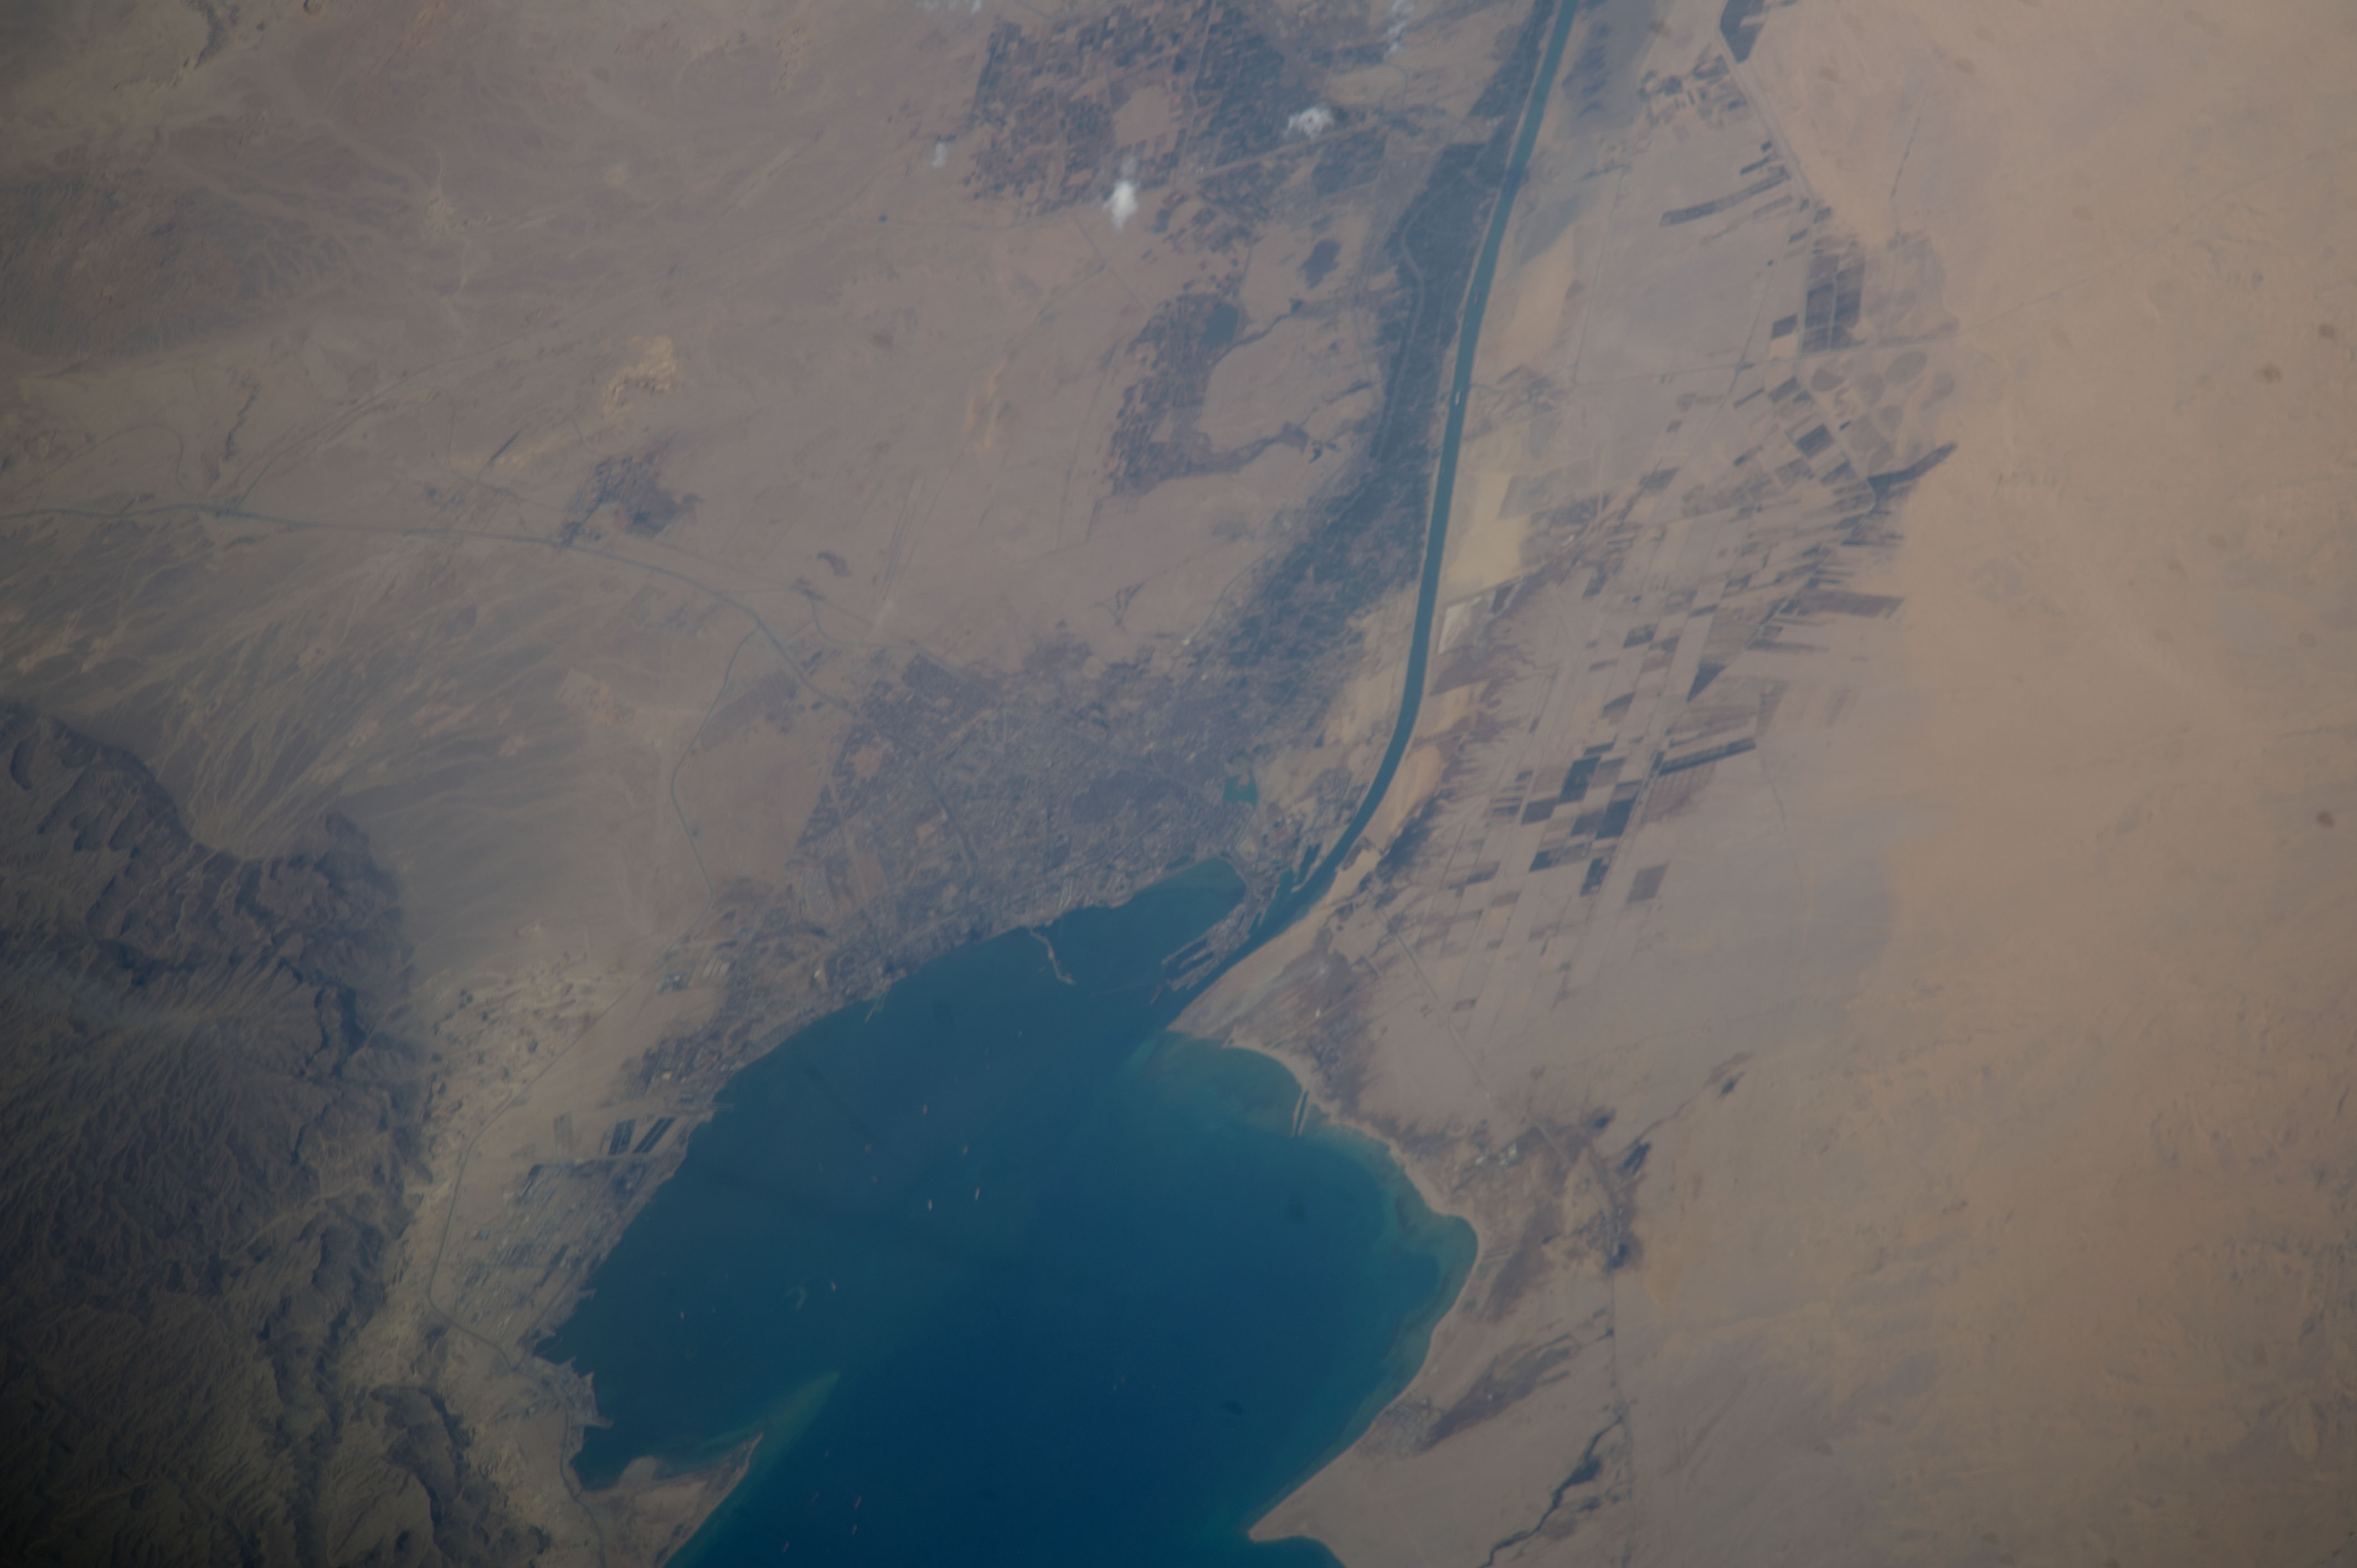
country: EGYPT
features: SUEZ CANAL, OLD KORNAISH LAKE,EGYPT, NORTH SINAI, SUEZ CANAL, SUEZ, GULF OF SUEZ,GULF OF SUEZ, SUEZ (CITY), SINAI PENINSULA, SUEZ CANAL, OLD KOMAISH LAKE, CAIRO-SUEZ ROAD,SUEZ, GULF OF SUEZ, SUEZ CANAL, N.E. EGYPT,SUEZ CY., SUEZ CANAL, G. OF SUEZ, EGYPT,SUEZ, EGYPT
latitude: 30.0
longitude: 32.6
